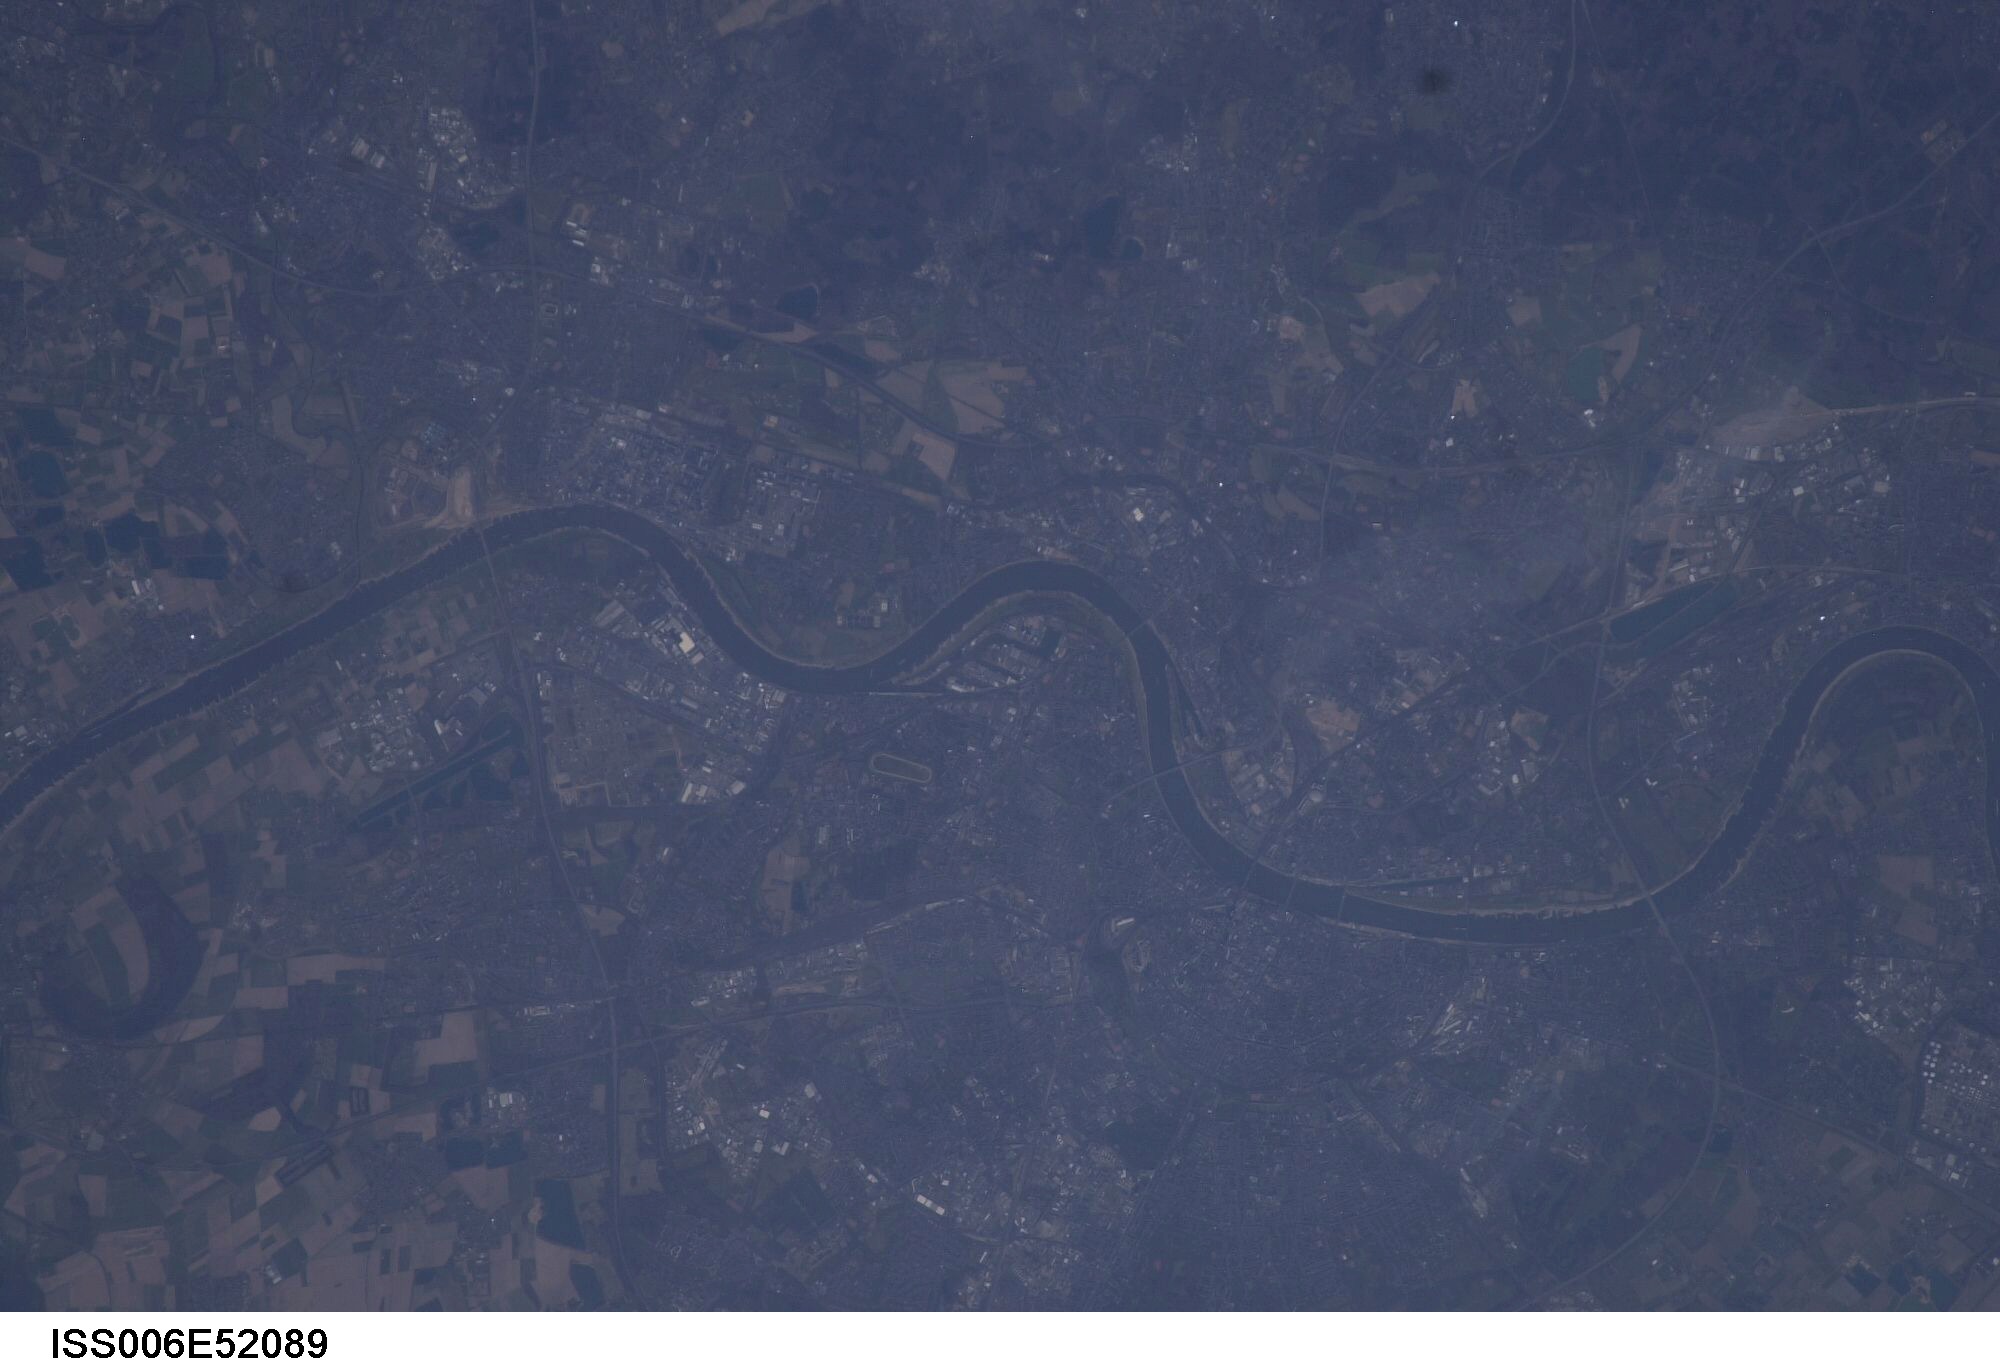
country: GERMANY
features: KOLN, RHINE RIVER
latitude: 51.0
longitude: 7.0
